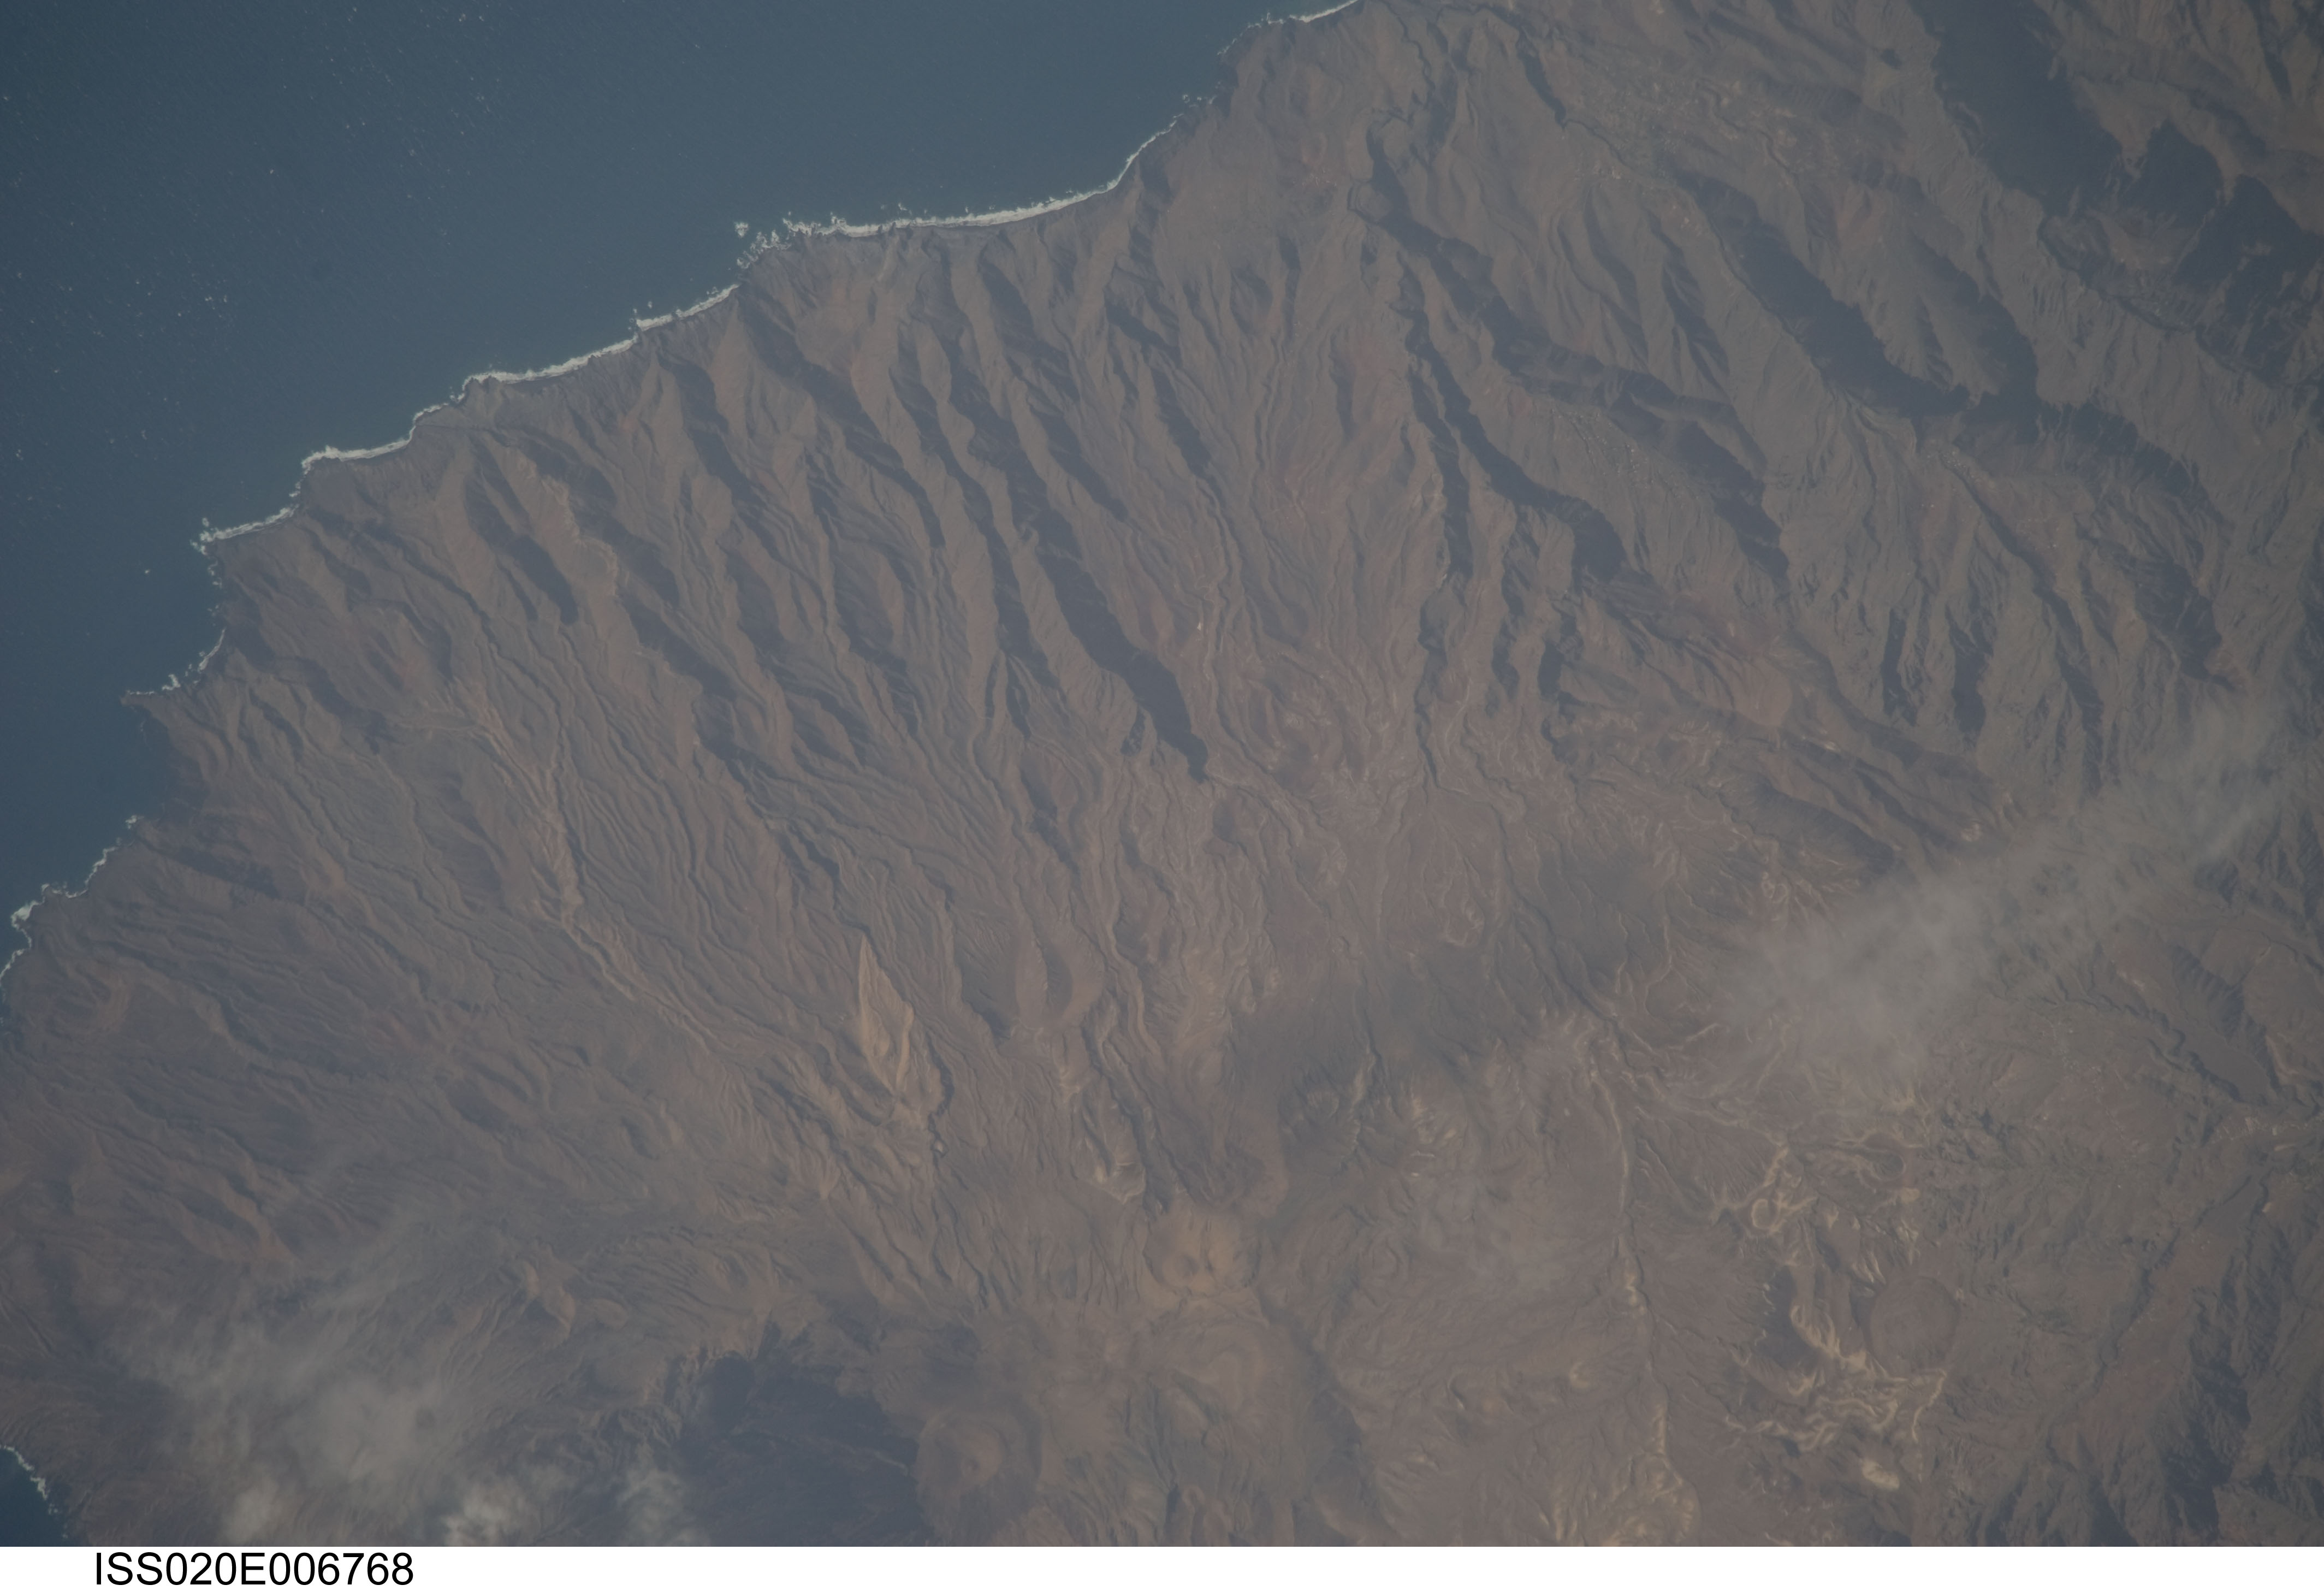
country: CAPE VERDE ISLANDS
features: SANTO ANTAO I., MT. DE COROA, RAVINES
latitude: 17.1
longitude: -25.3
